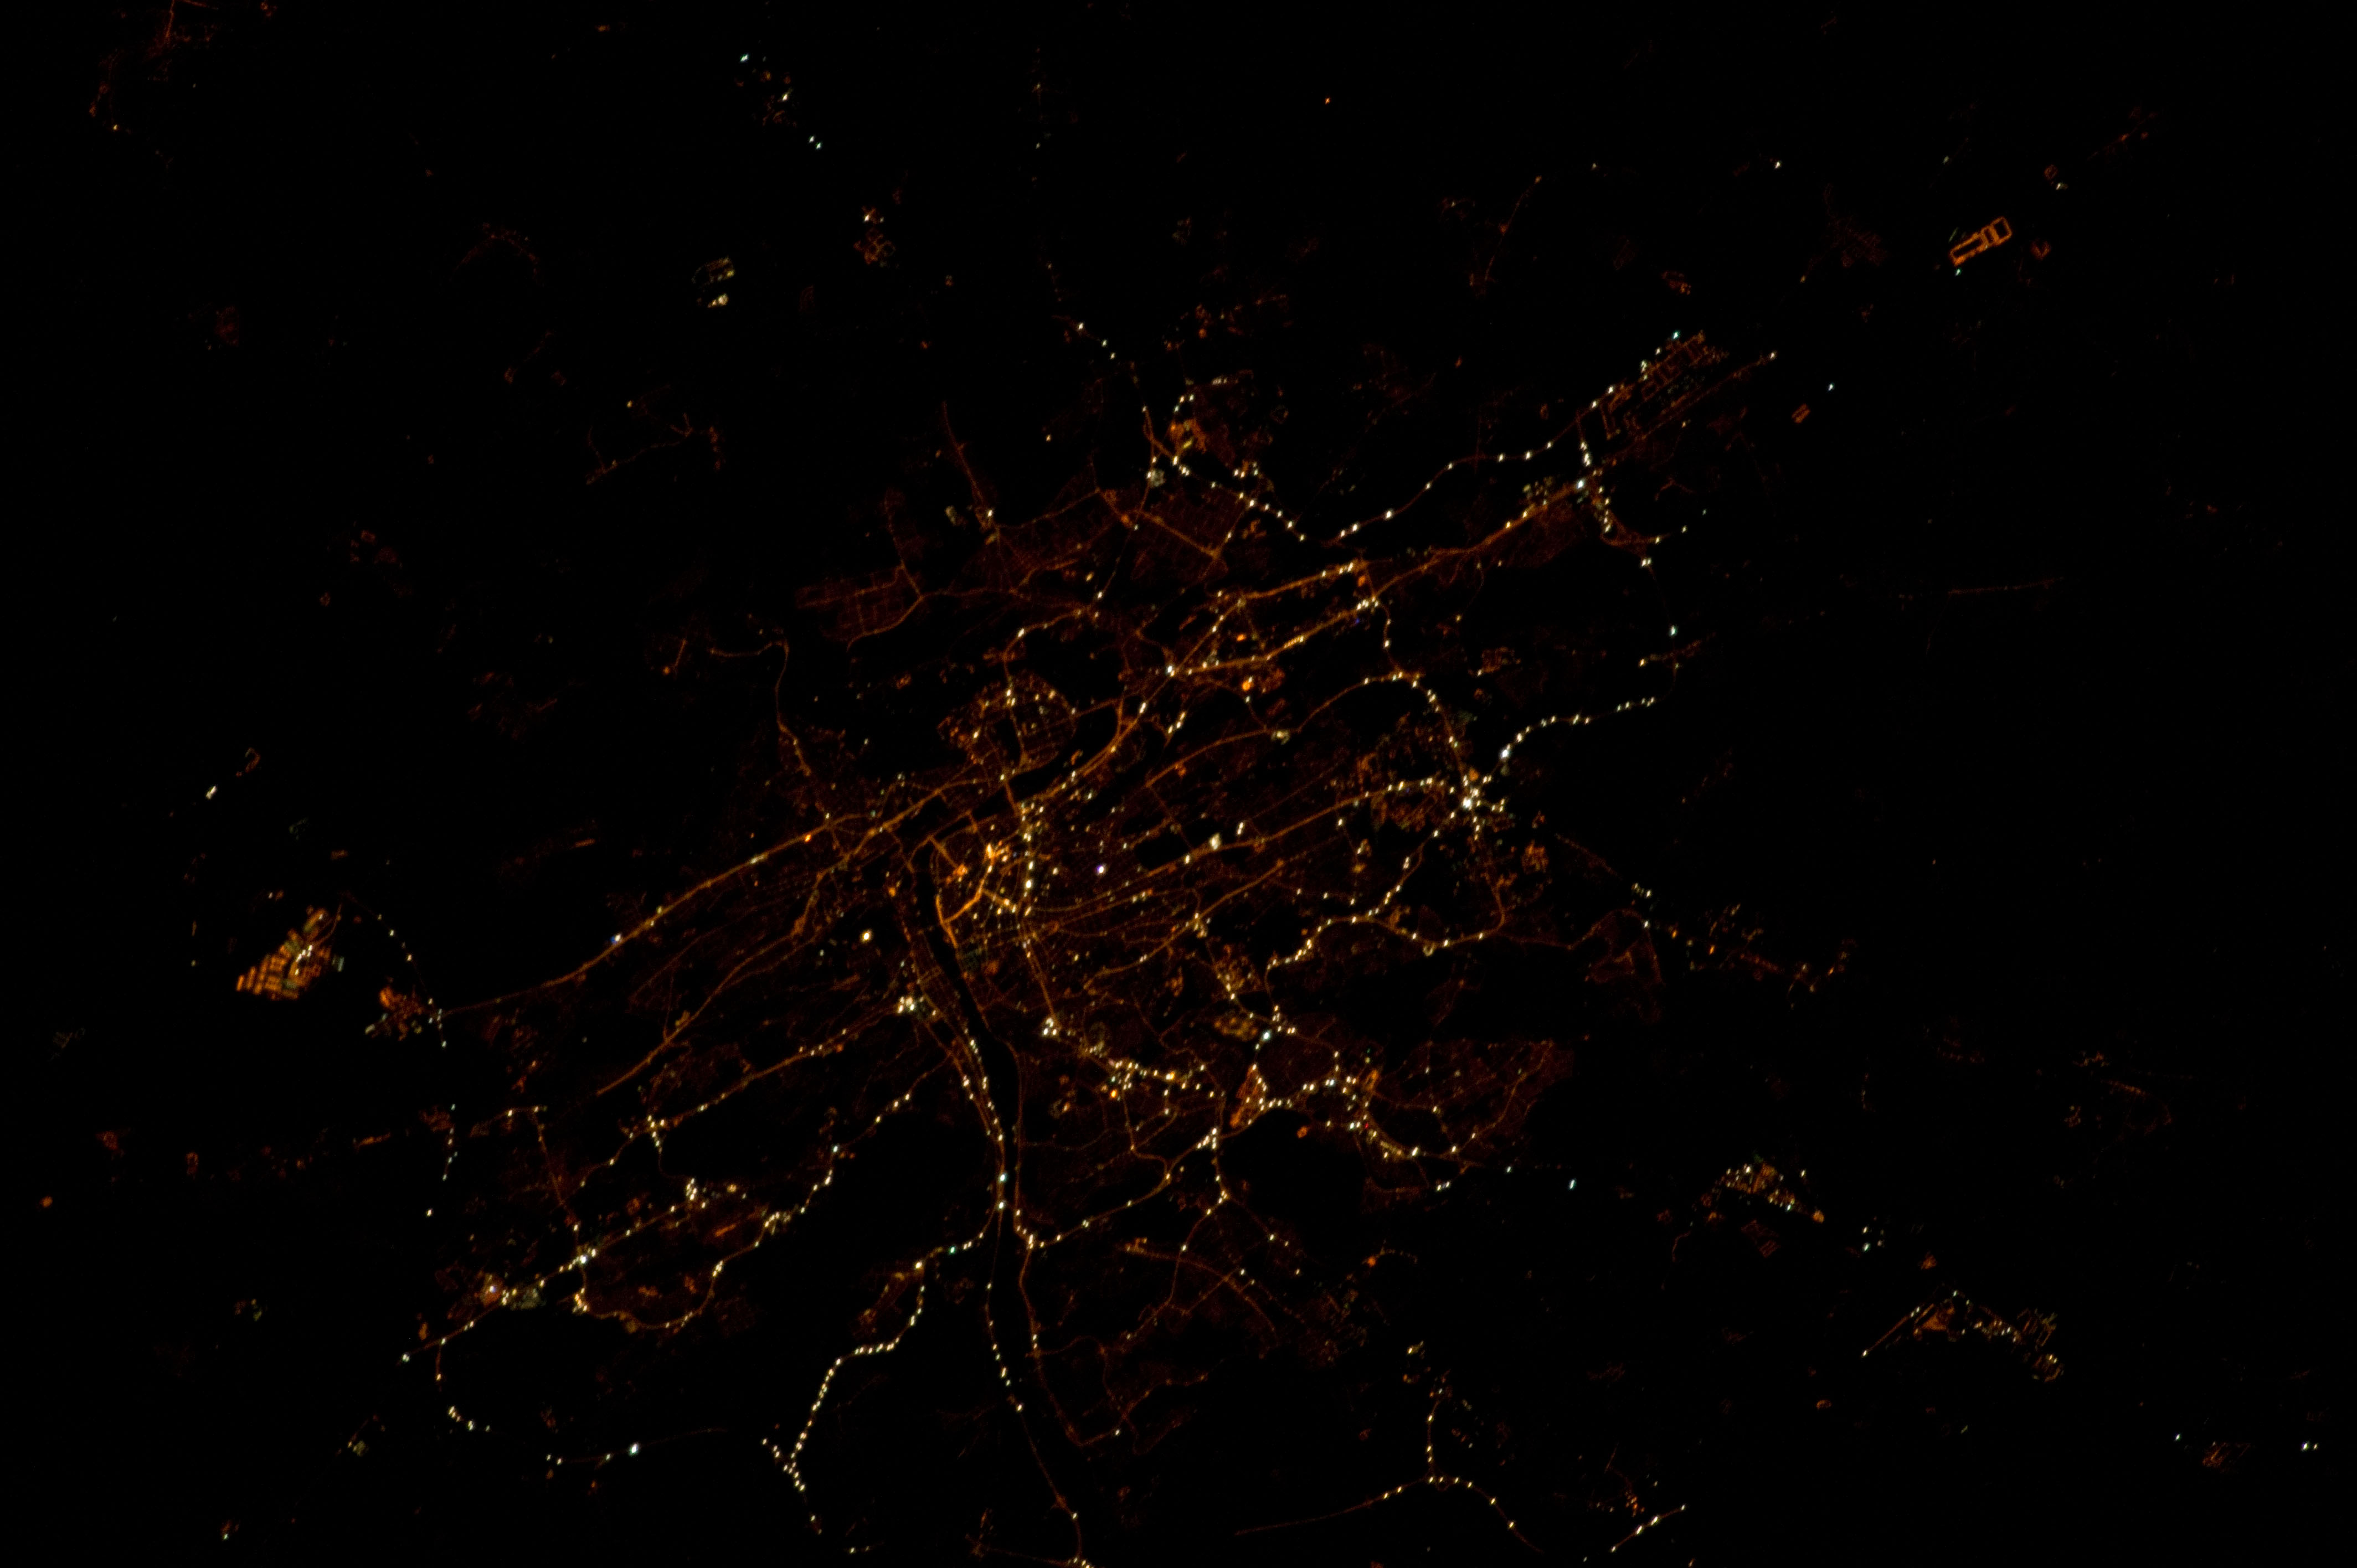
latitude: 50.1
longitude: 14.4
